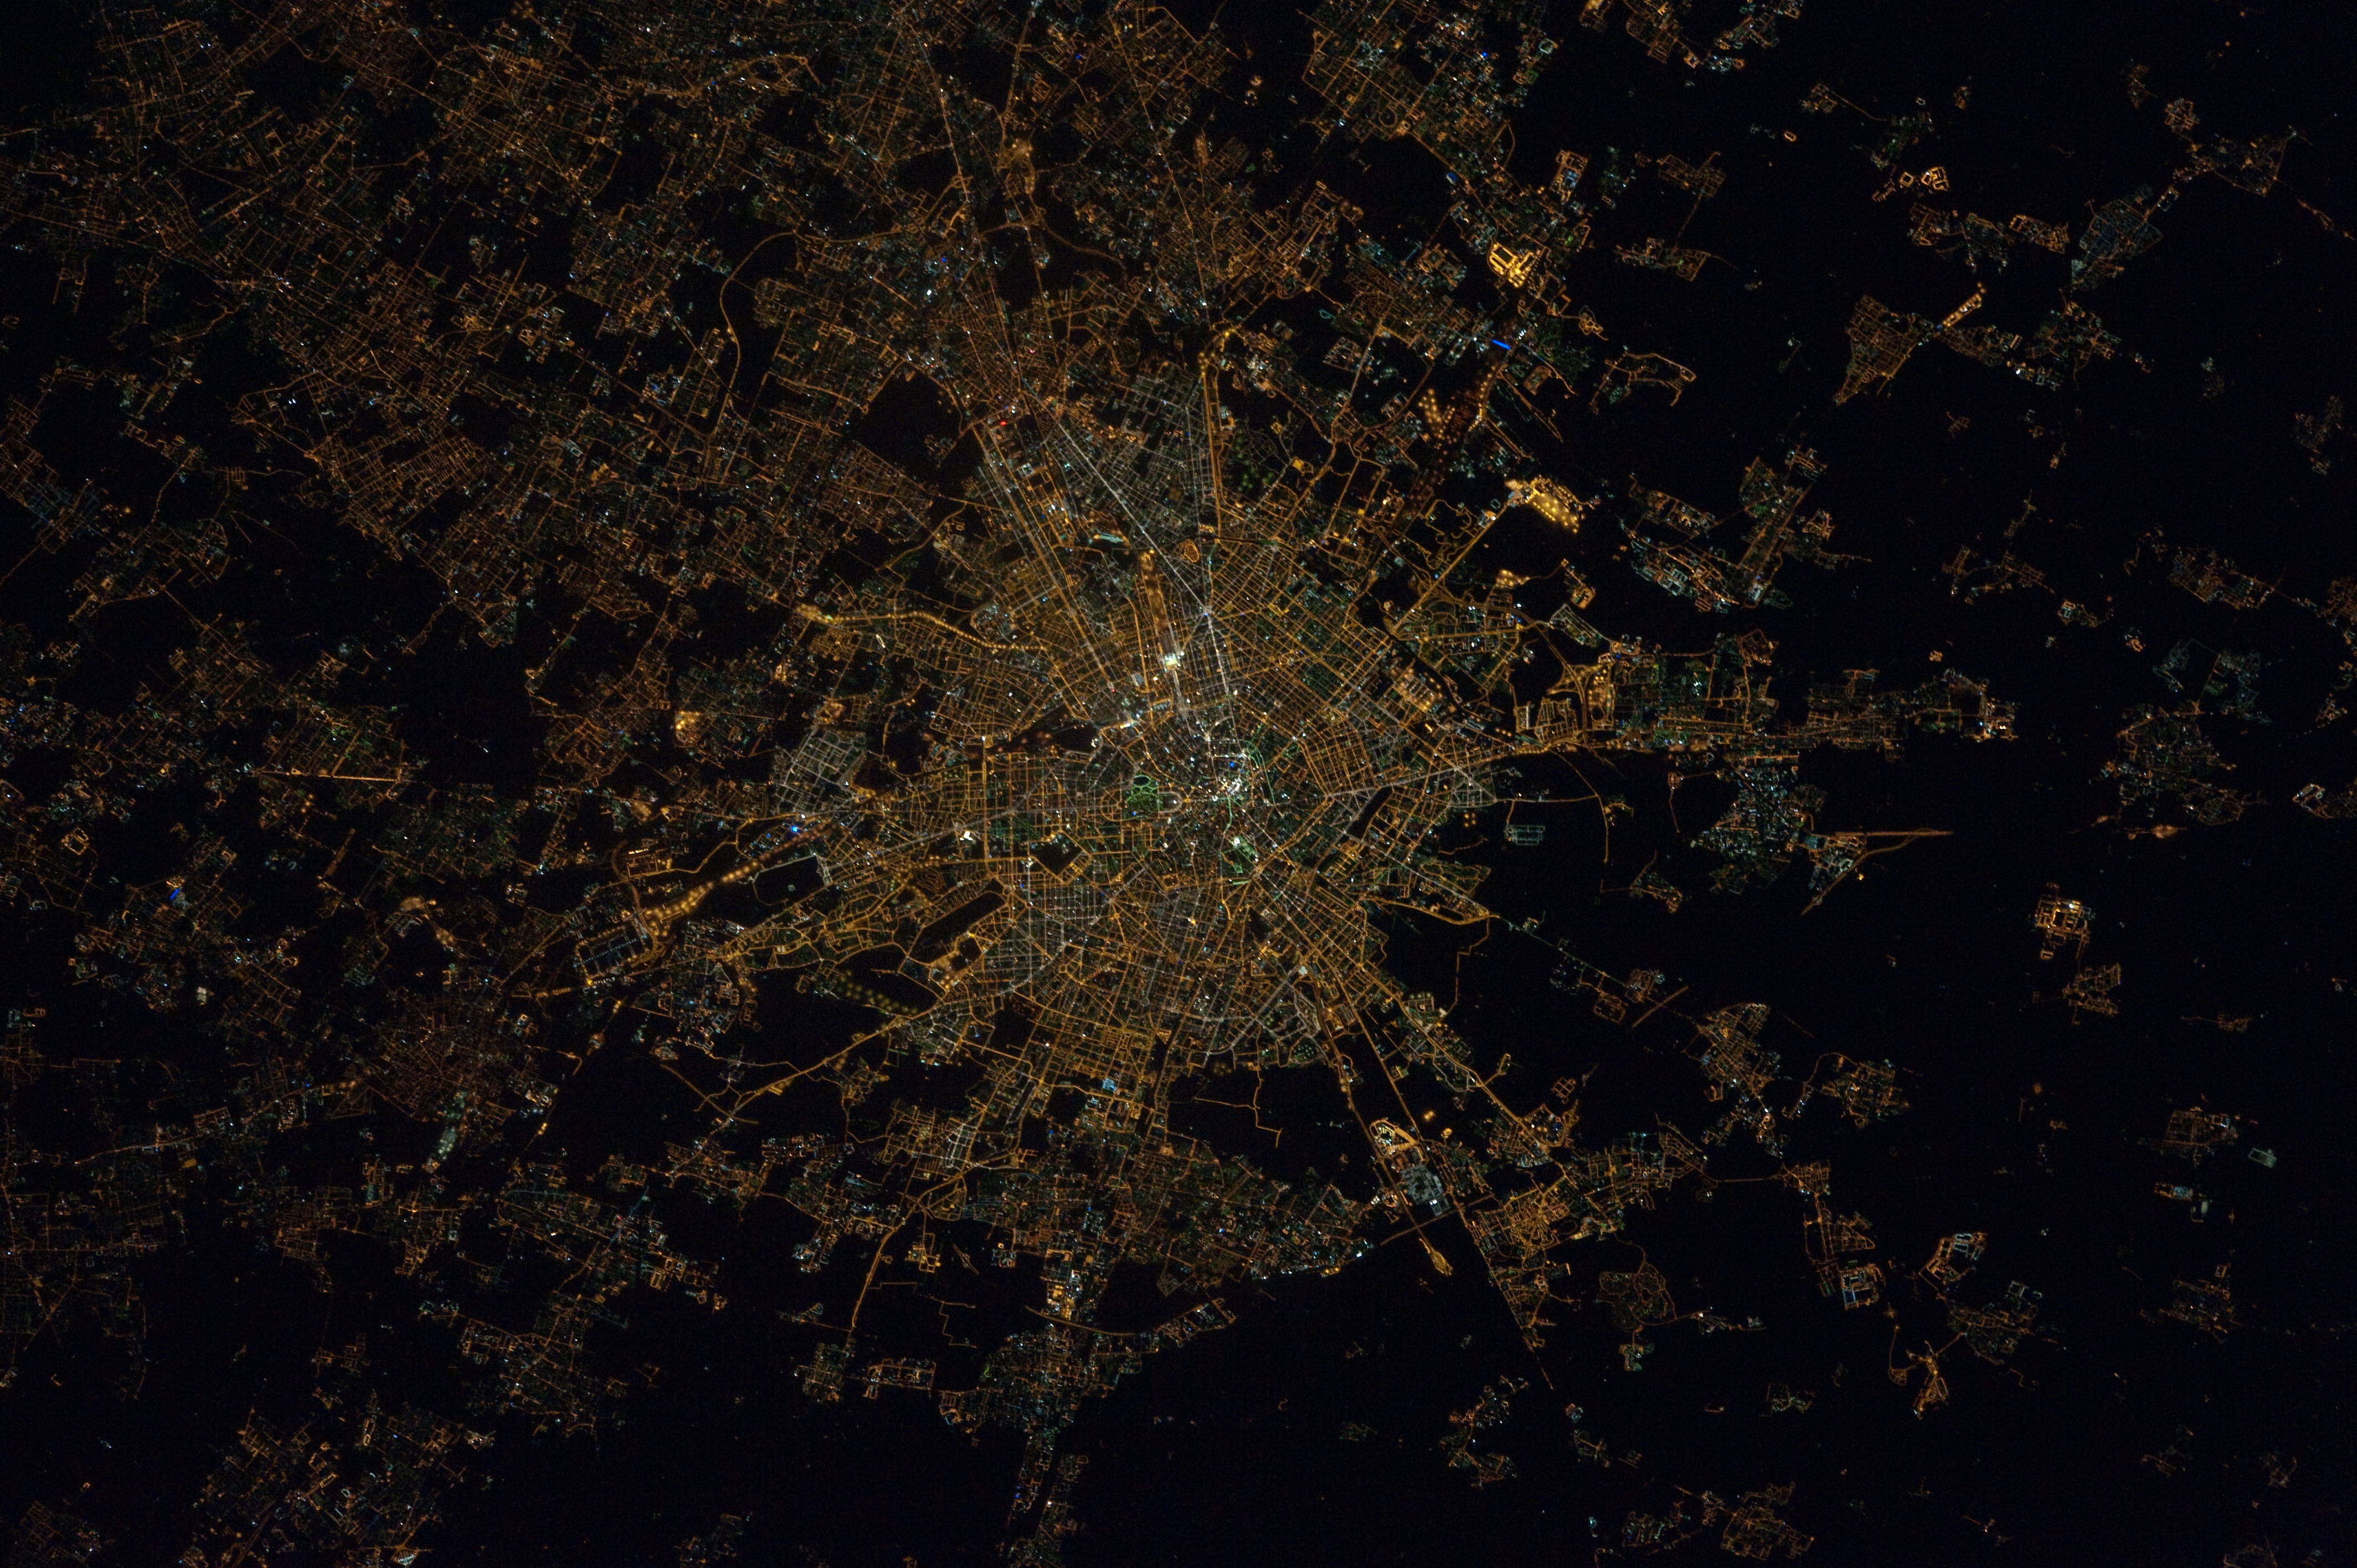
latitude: 45.5
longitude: 9.2
